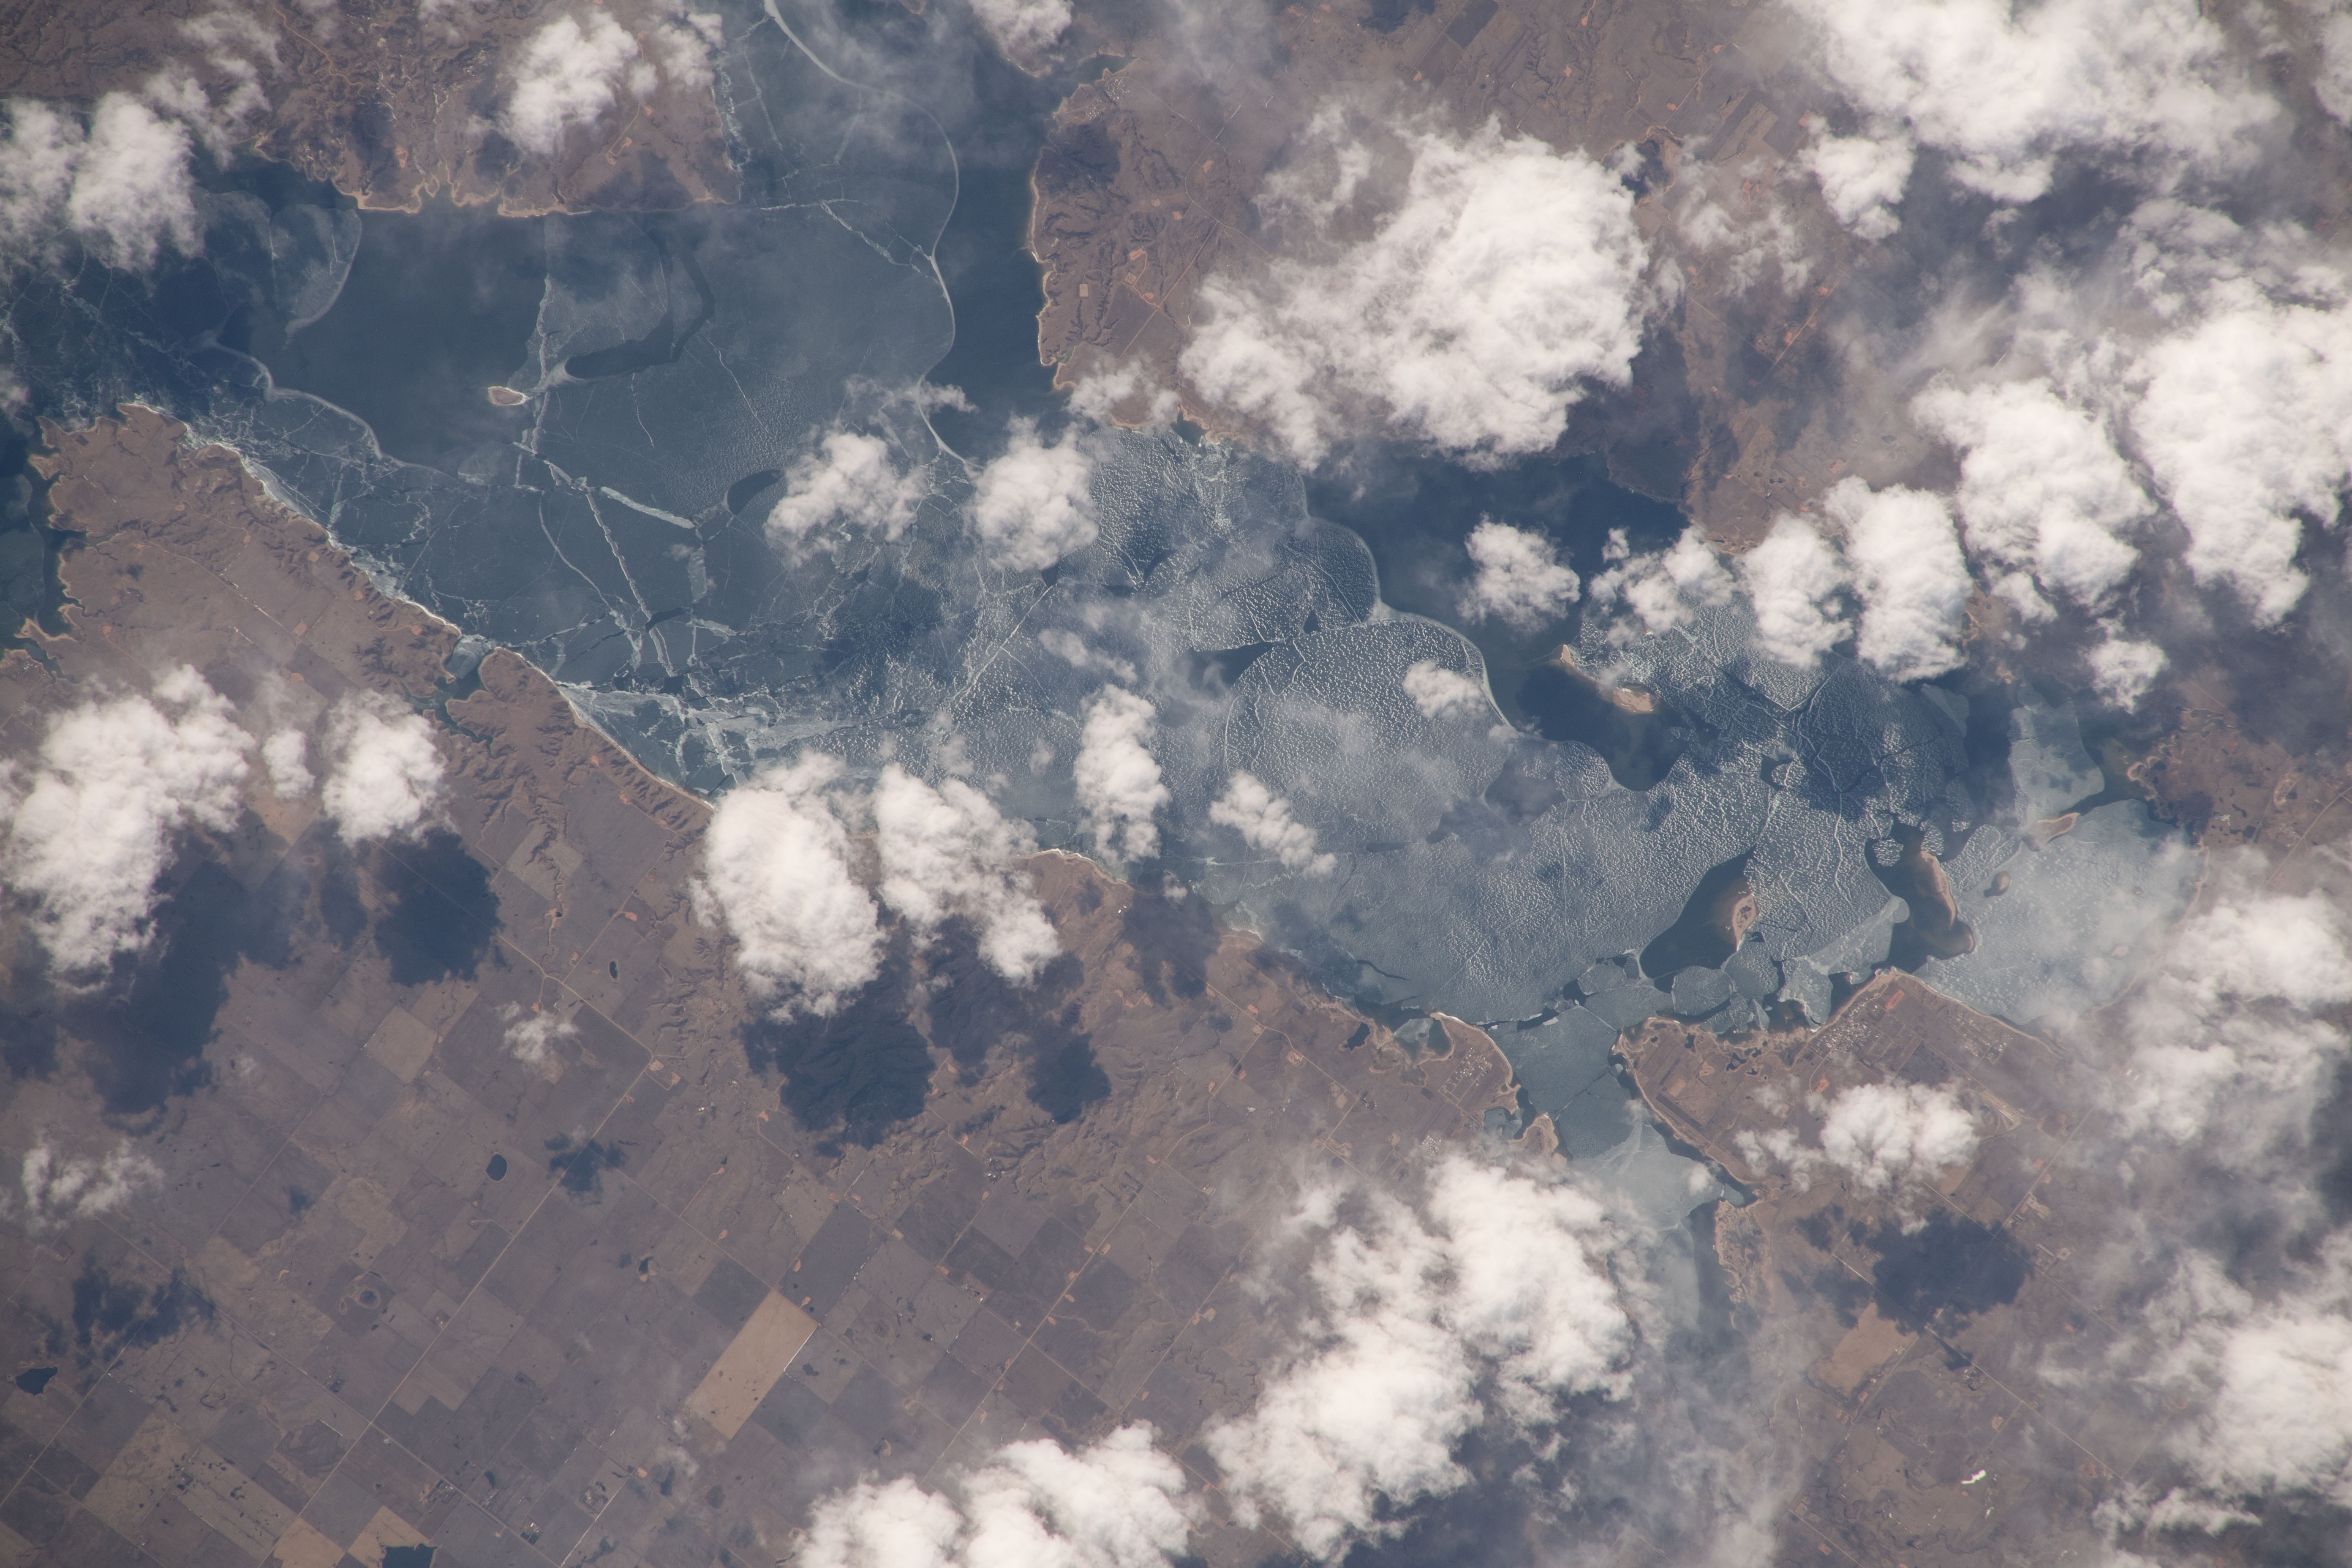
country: USA-NORTH DAKOTA
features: FORT BERTHOLD RESERVATION, MISSOURI RIVER
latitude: 47.9
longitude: -102.3
